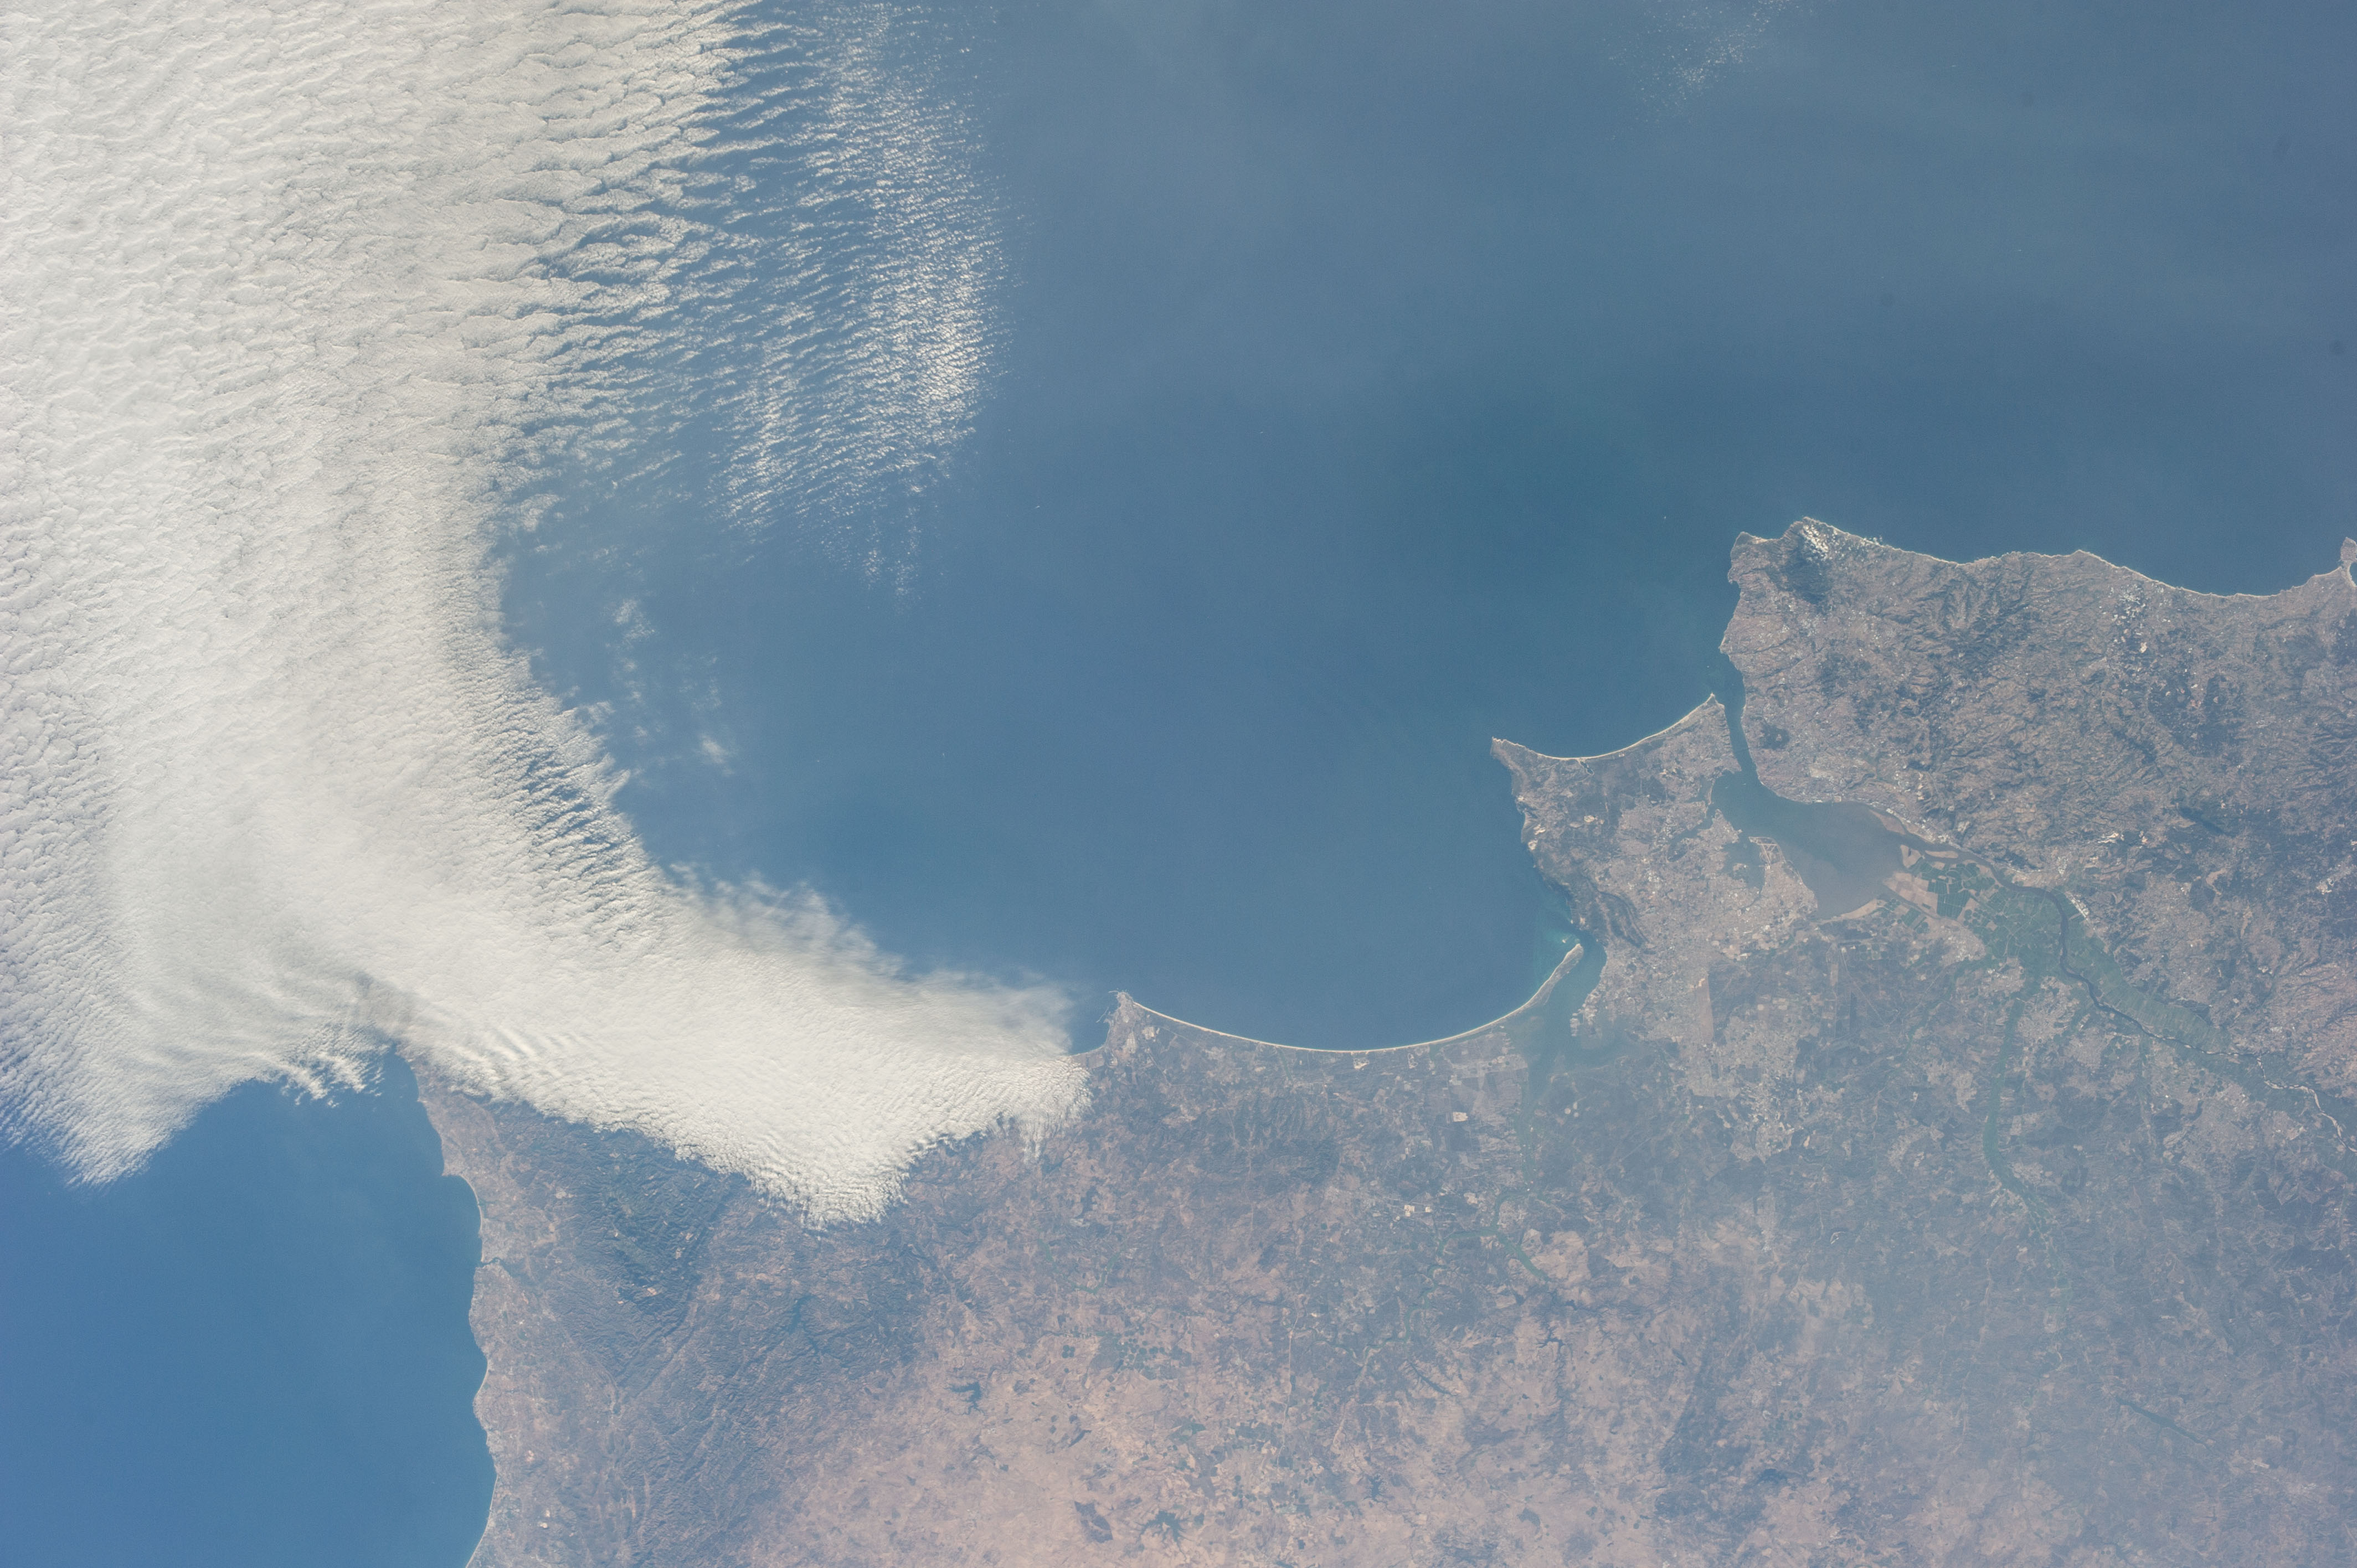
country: PORTUGAL
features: TAGUS RIVER, LISBON, SETUBAL MUNICIPALY, ATLANTIC OCEAN
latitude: 38.0
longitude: -9.2
